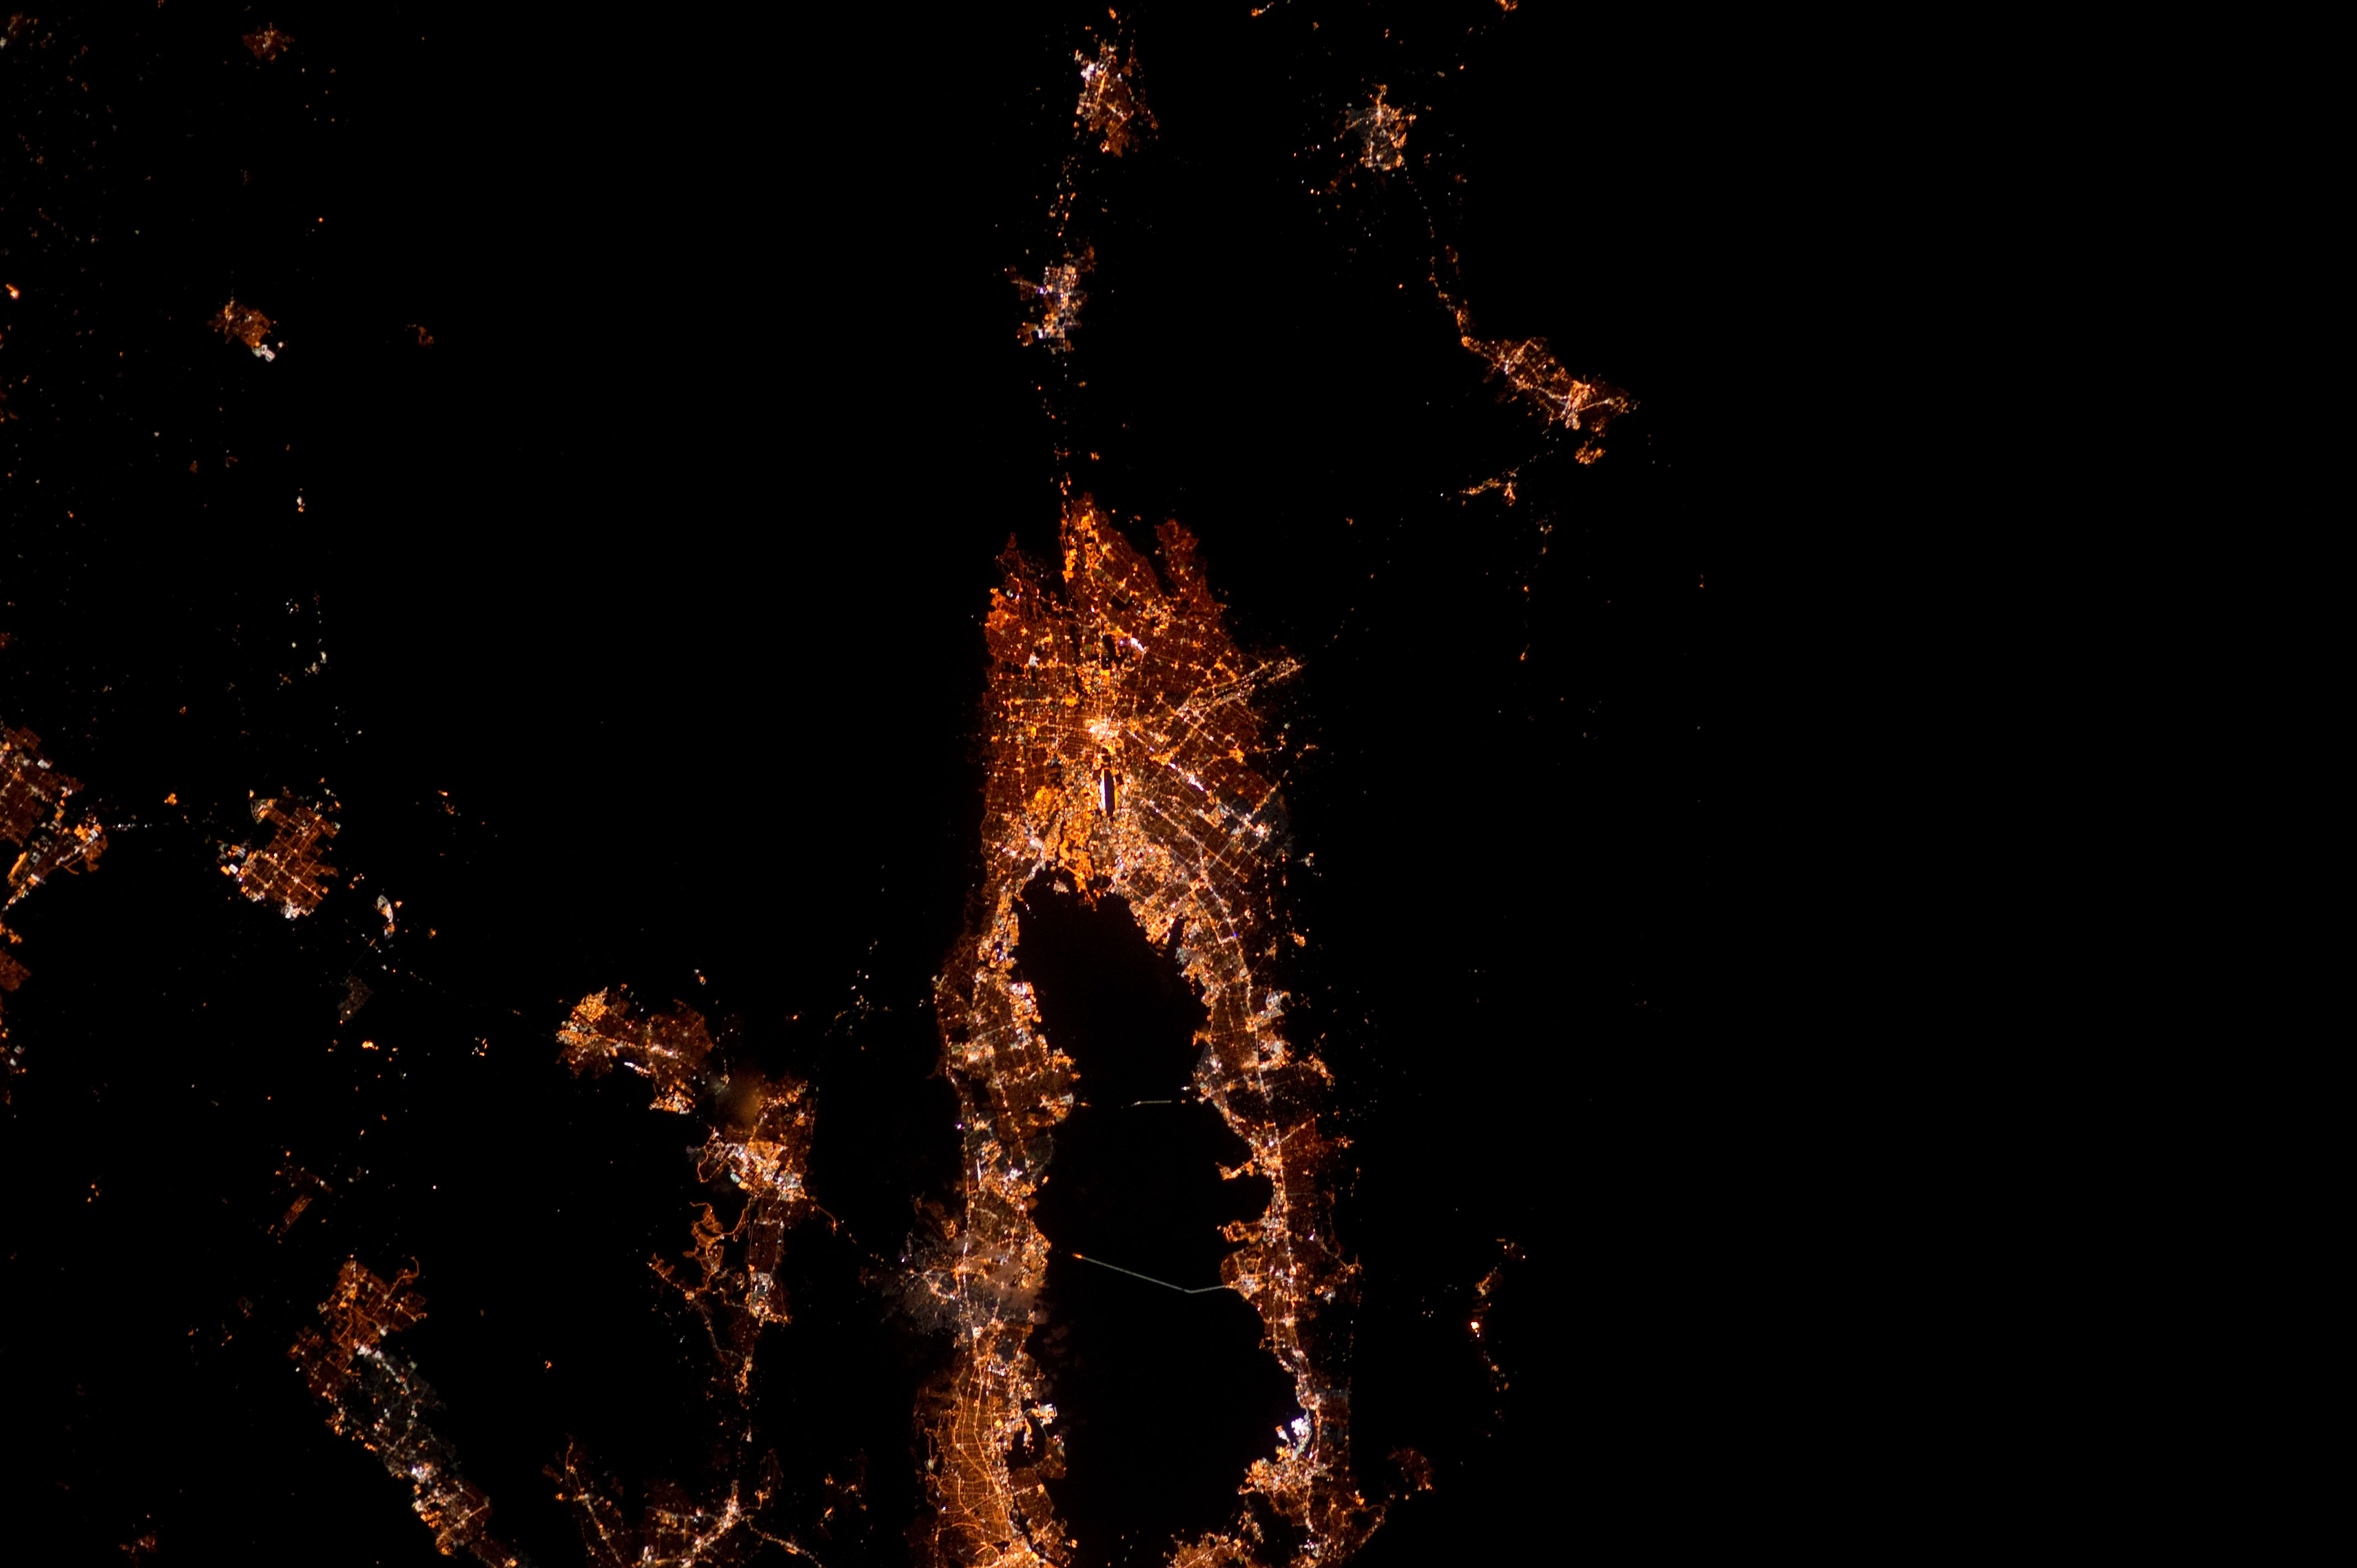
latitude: 37.4
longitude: -122.0
